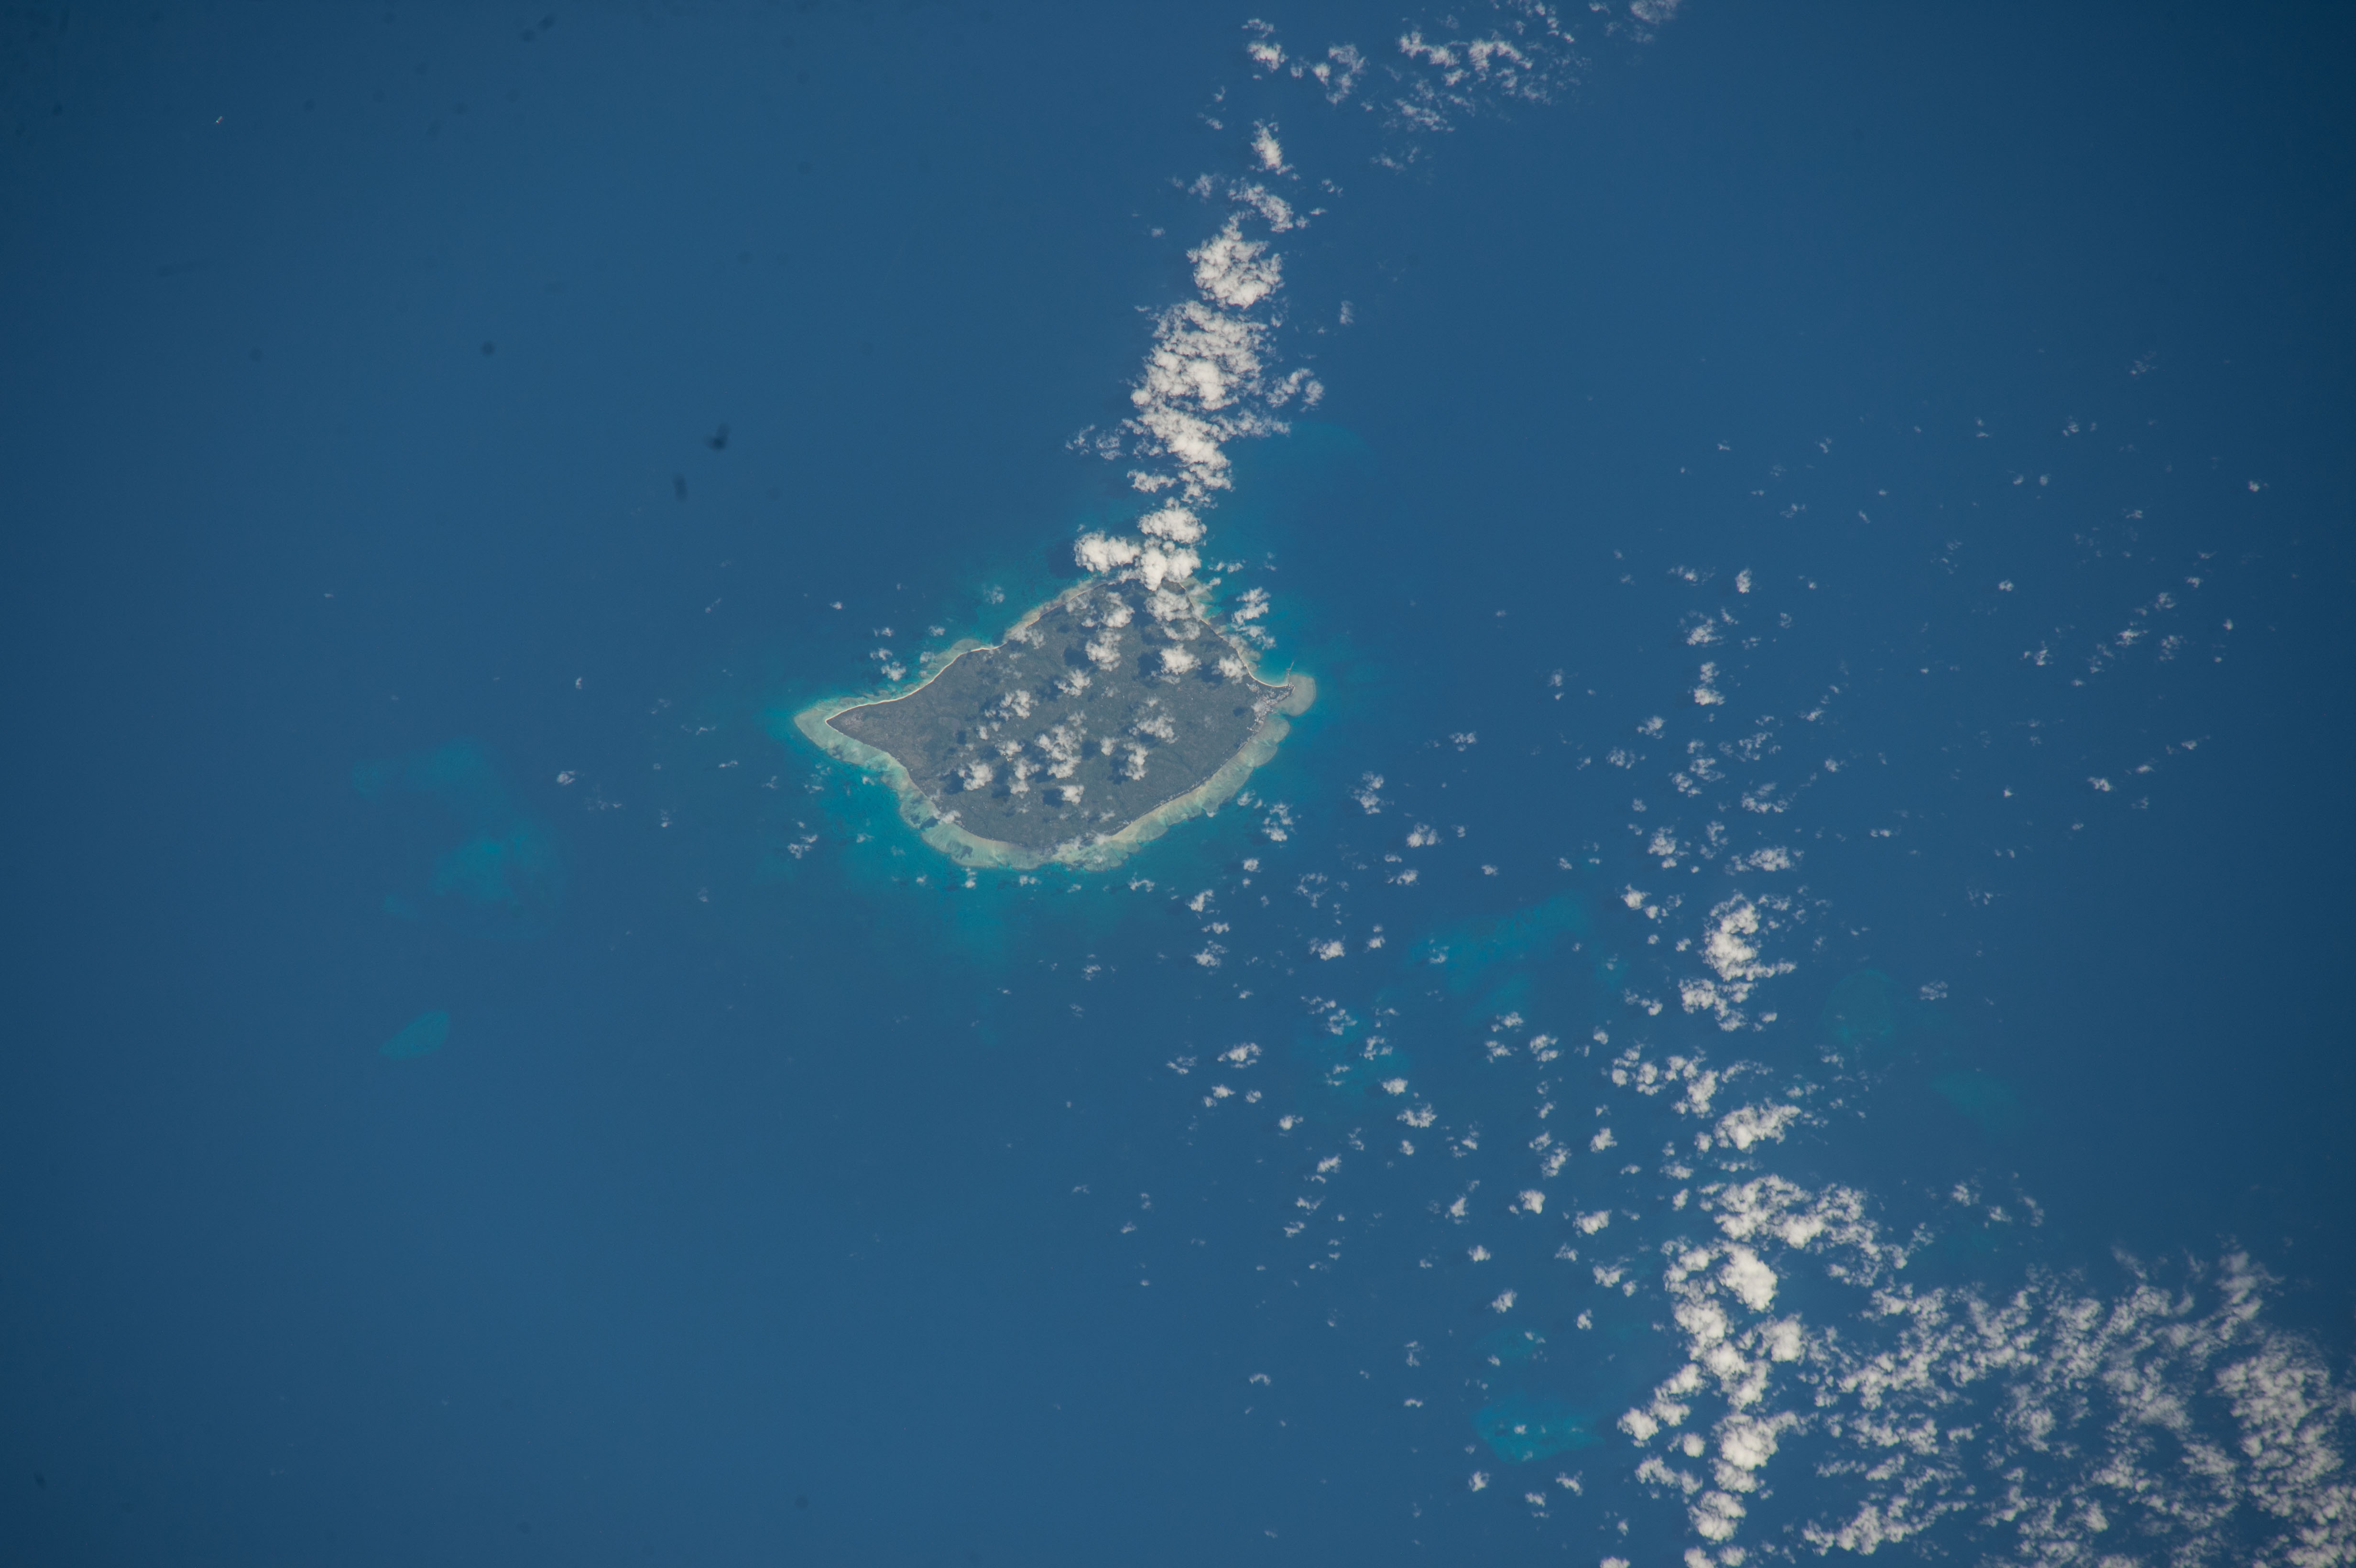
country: INDONESIA-S
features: MIDA ISLAND,INDONESIA,RIAU ARCHIPELAGO
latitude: 3.0
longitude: 107.8
